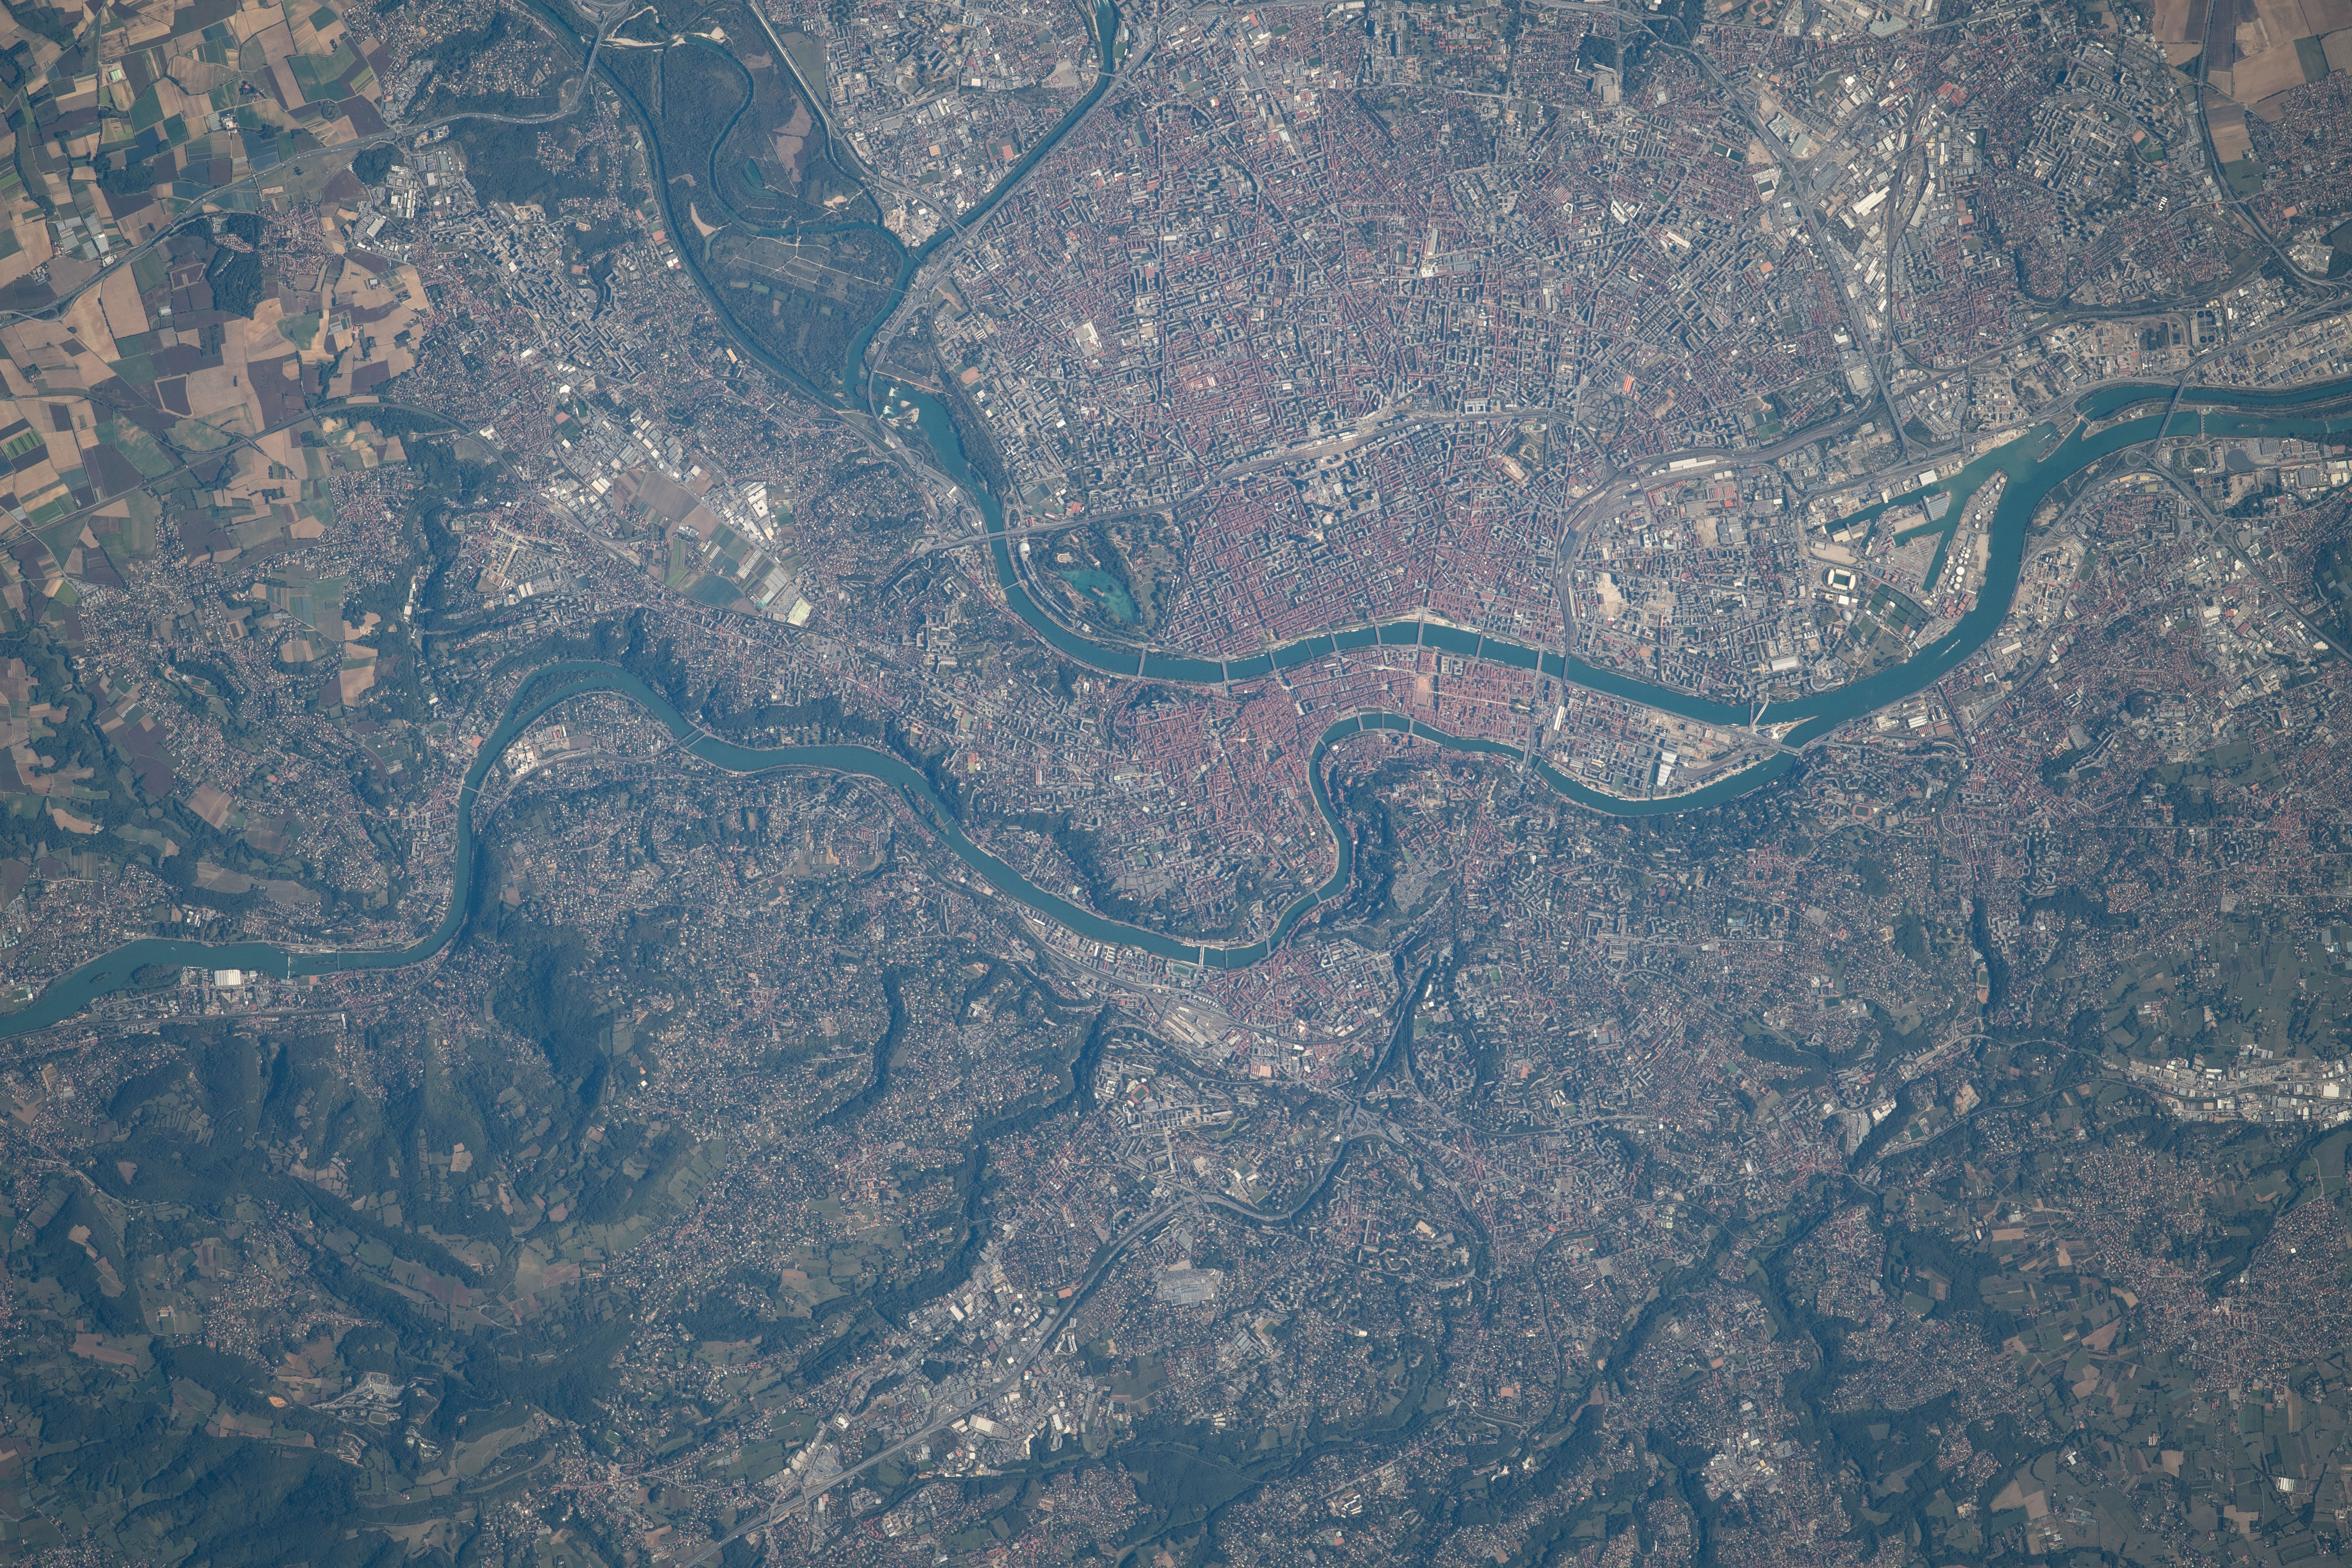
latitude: 45.8
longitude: 4.8
